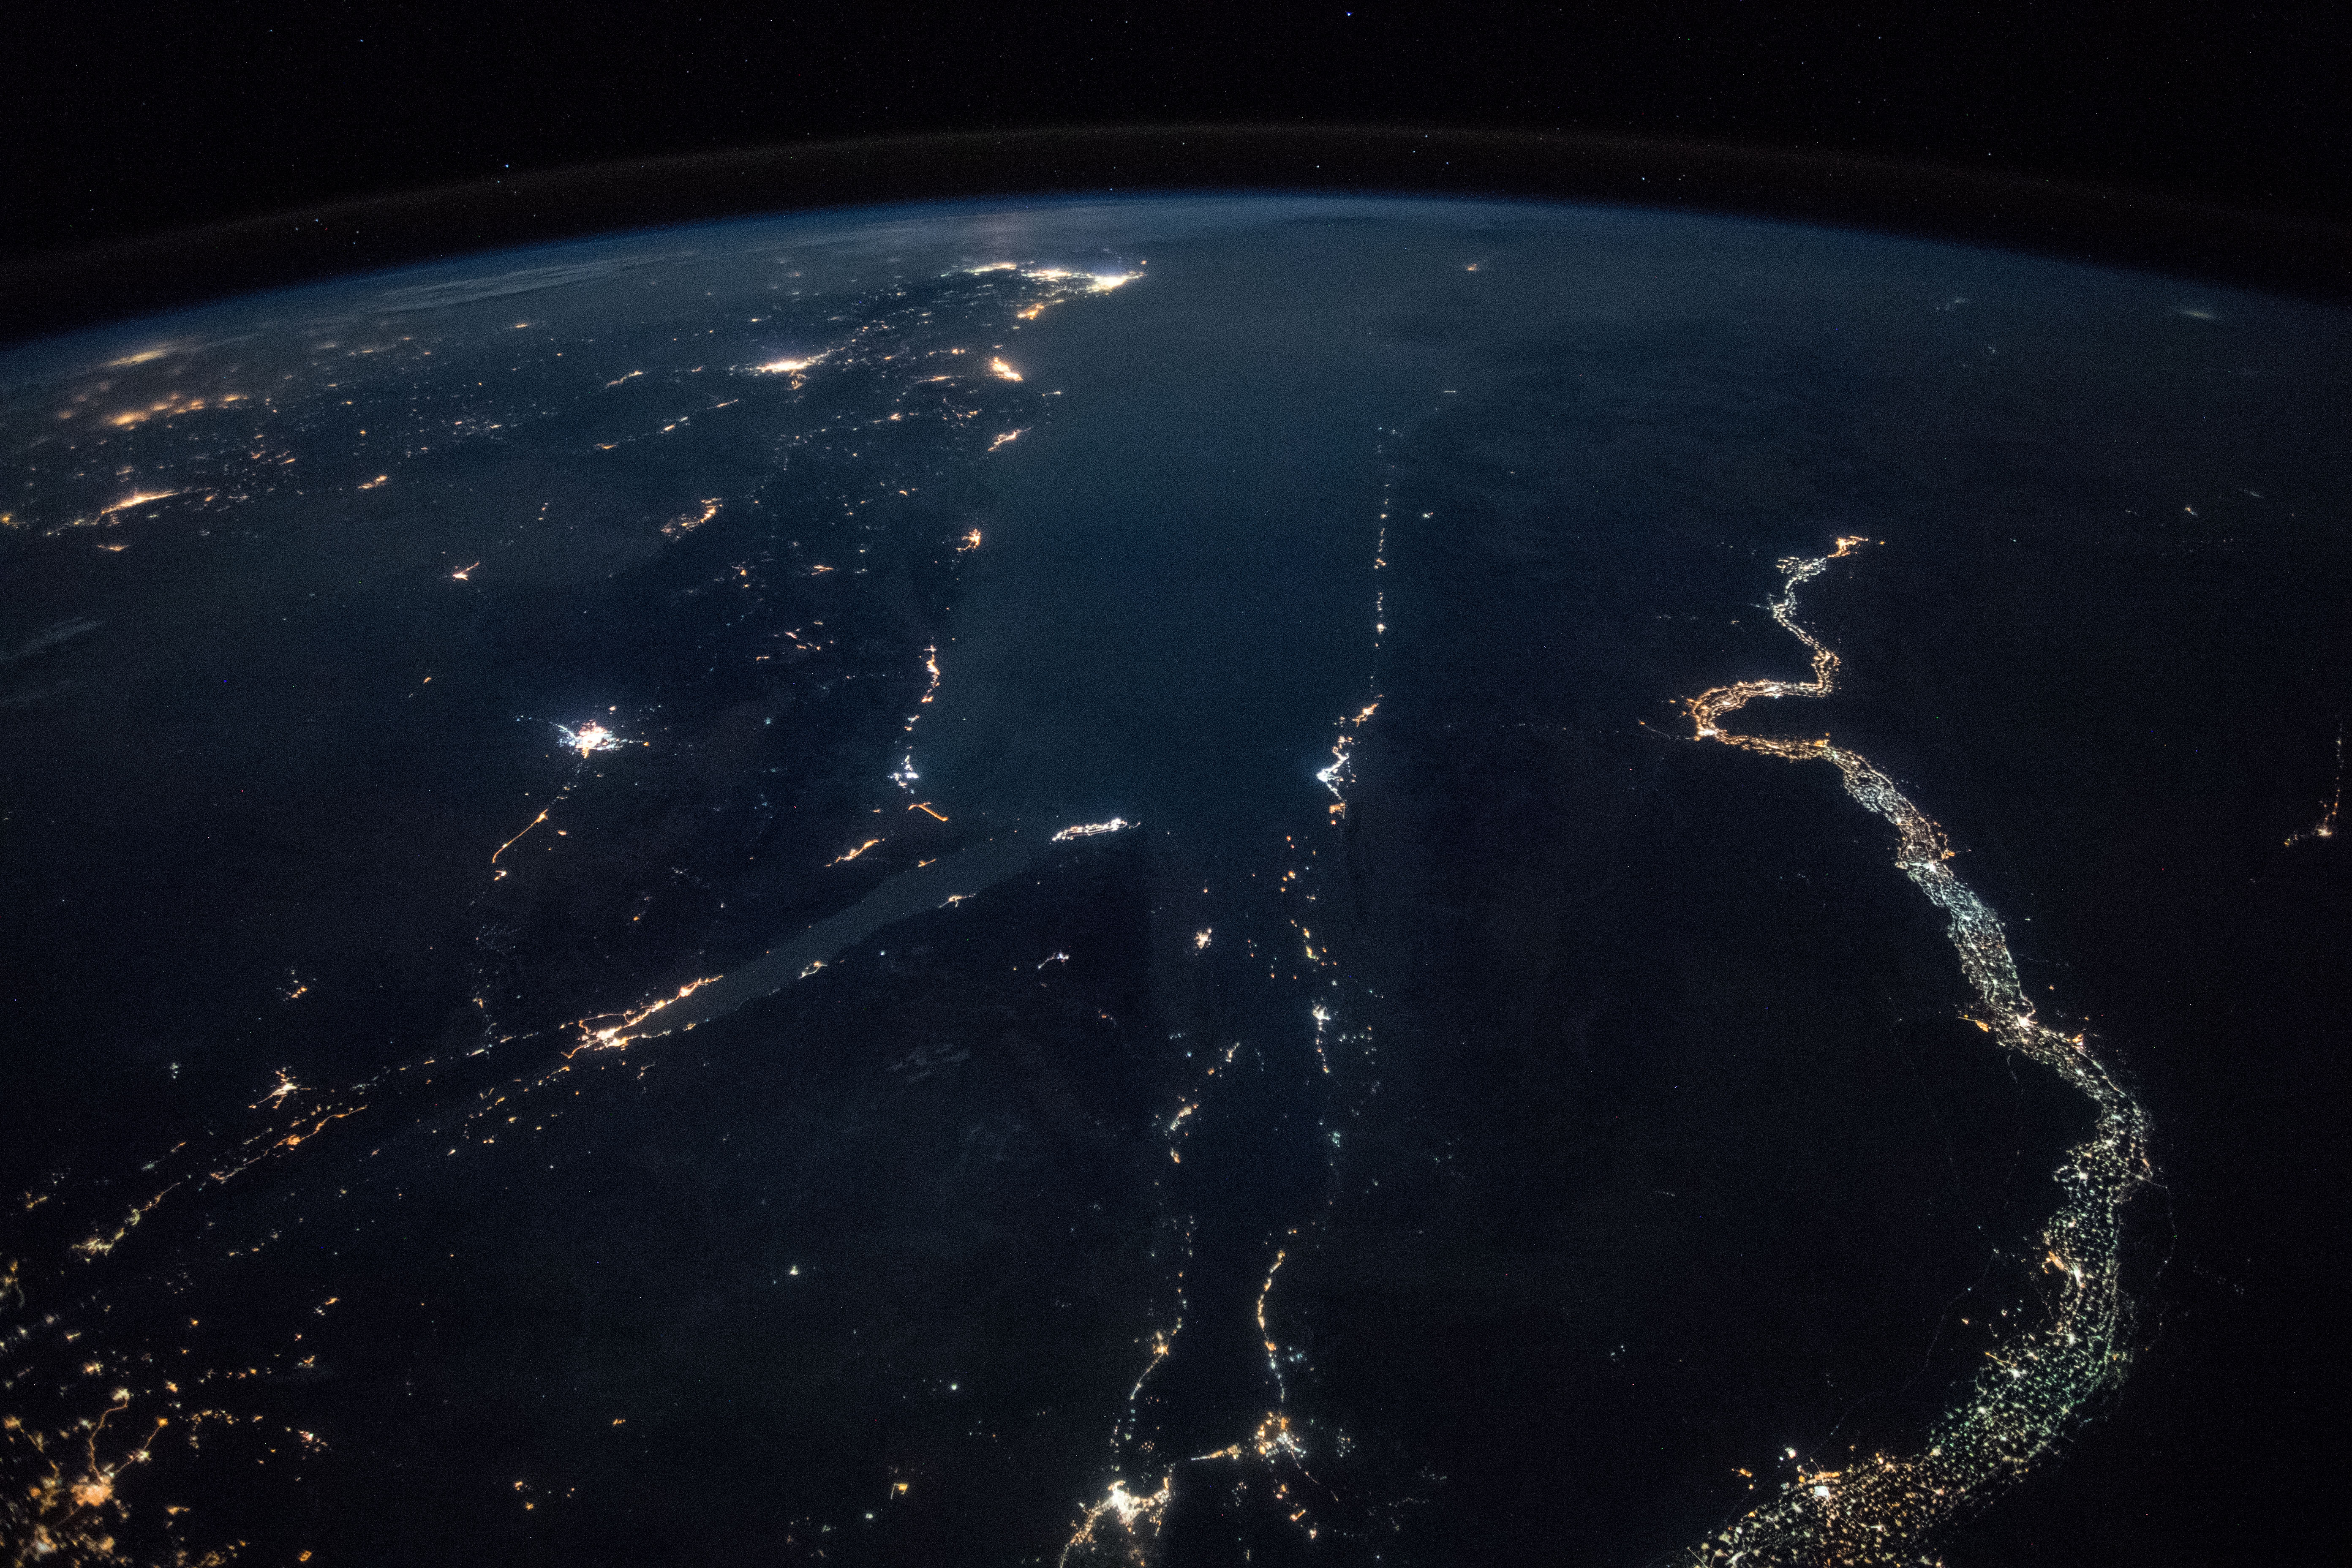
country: EGYPT
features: GULF OF SUEZ, GULF OF AQABA, HEJAZ MOUNTAINS, TABUK CITY, RAS MOHAMMED CITY, SHARM EL-SHEIKH CITY, NILE RIVER, EARTH LIMB, NIGHT
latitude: 27.7
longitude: 34.1
